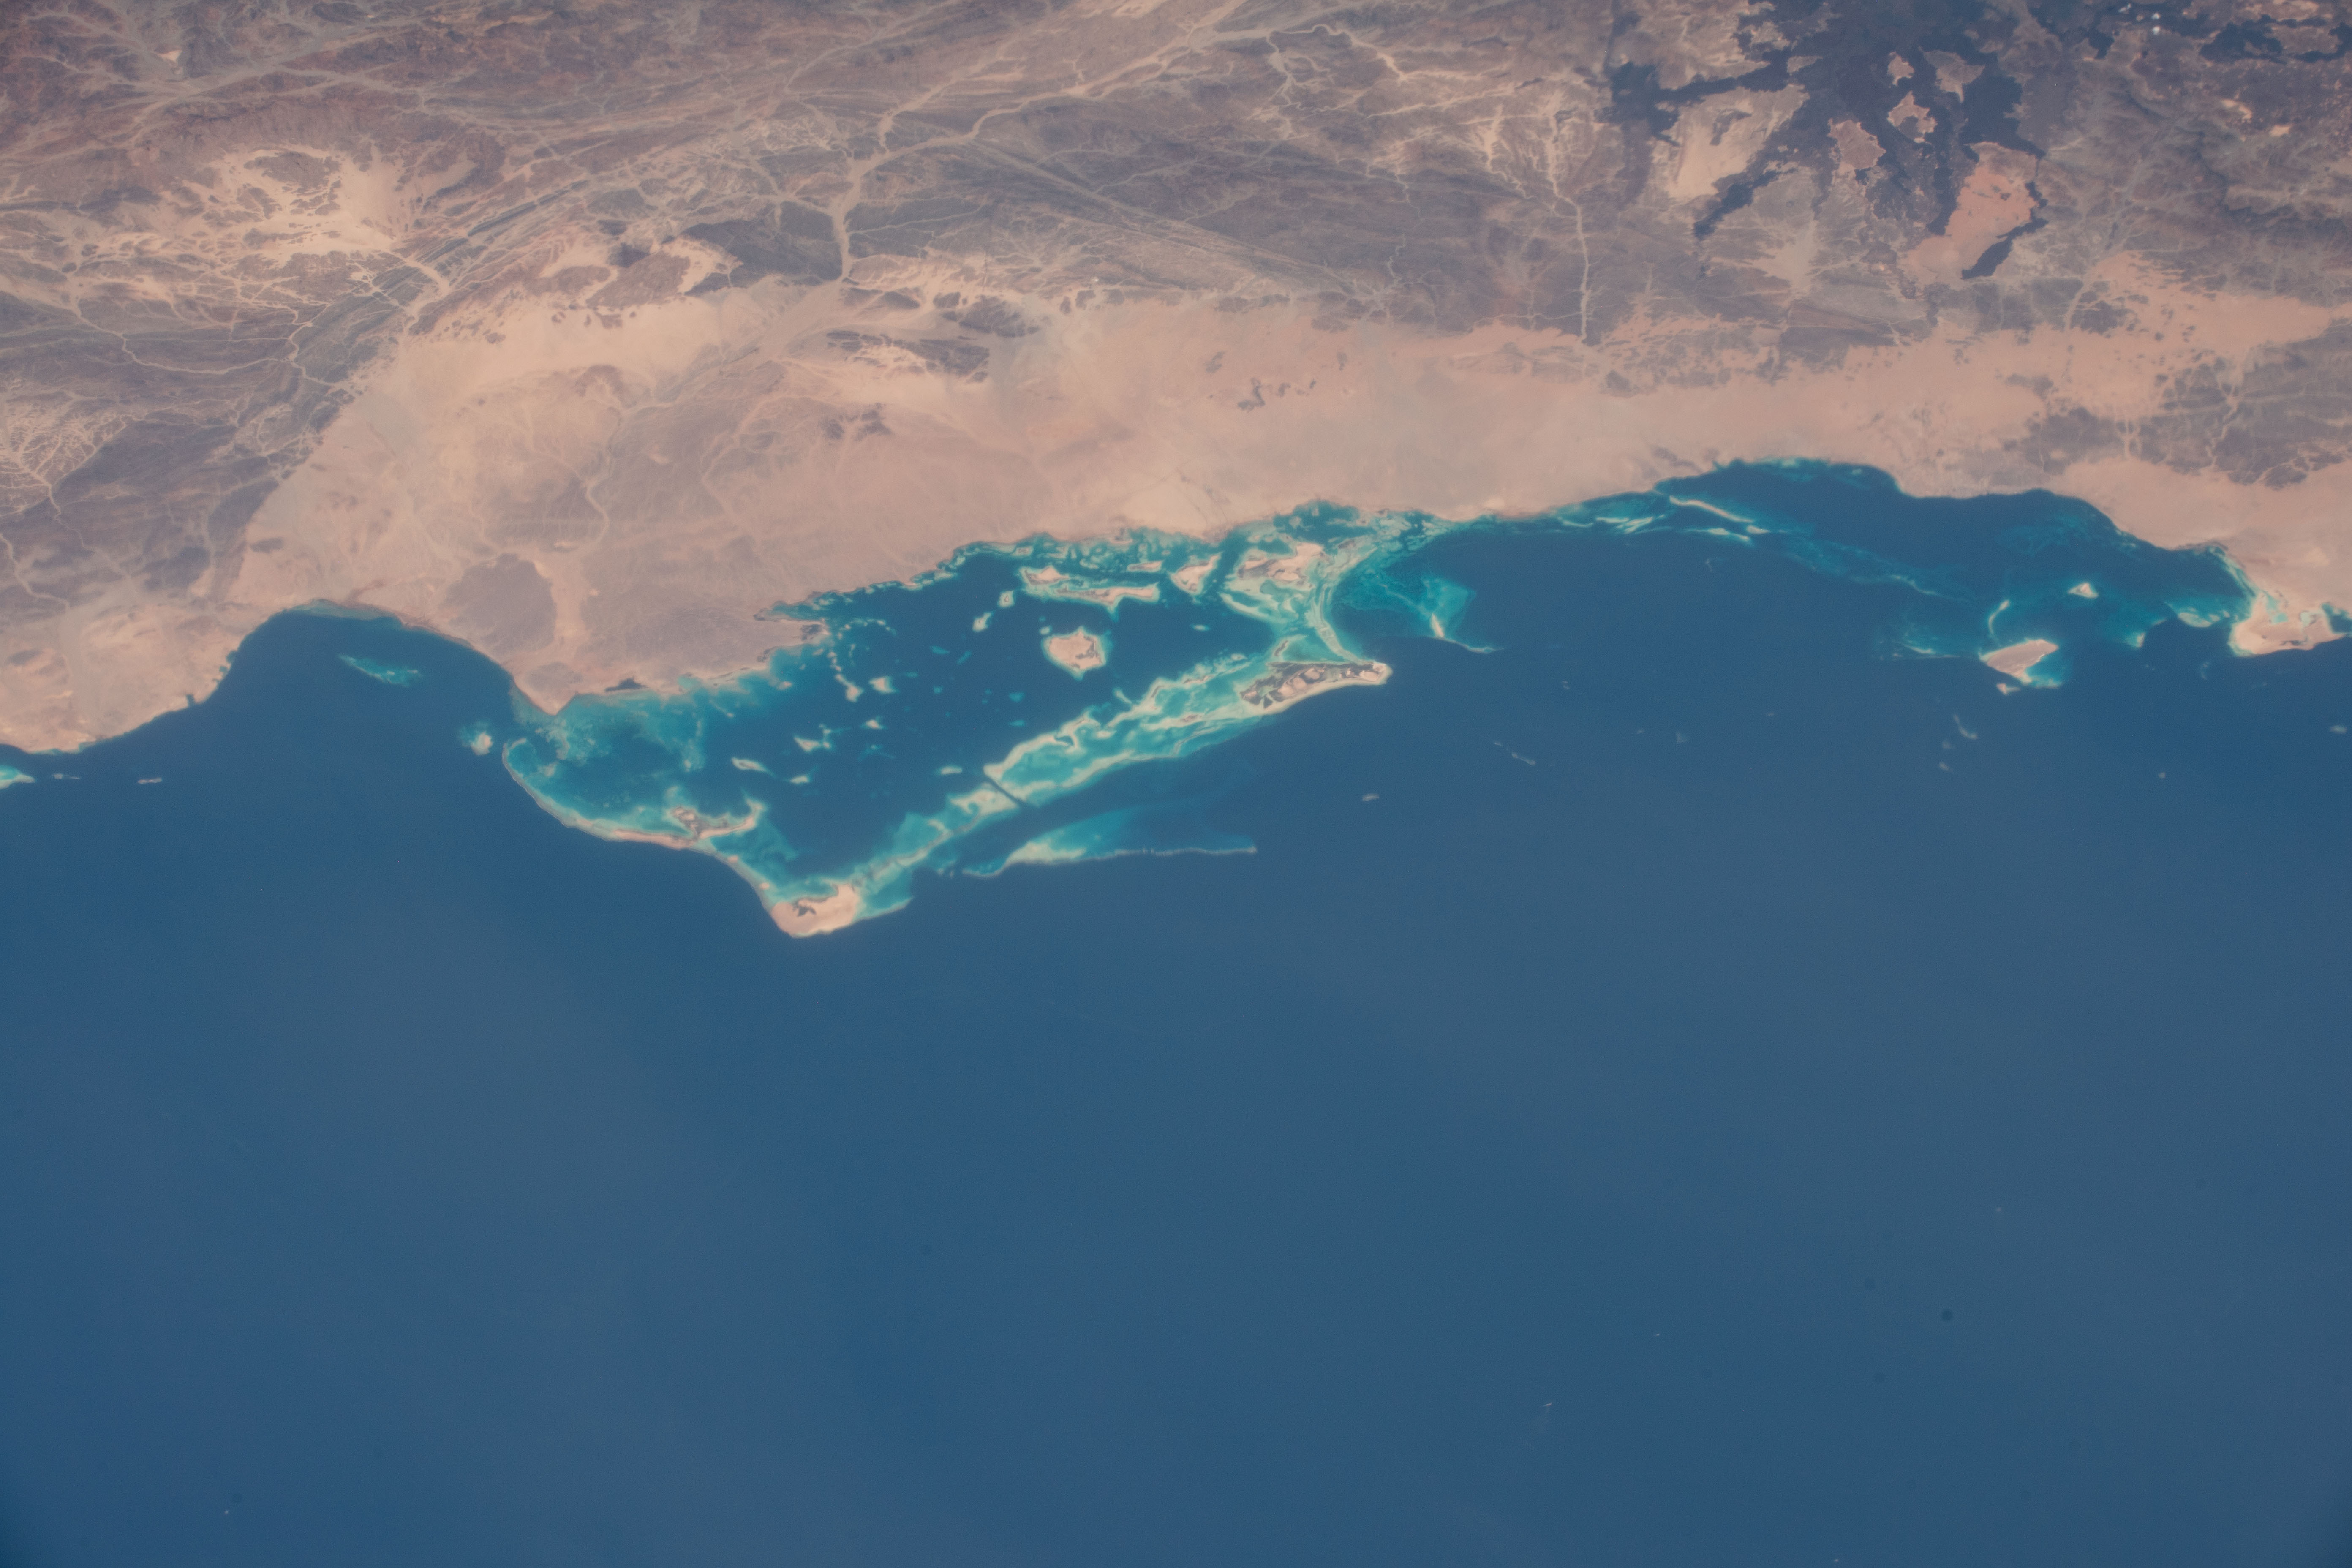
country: SAUDI ARABIA
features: RED SEA PROJECT,SAUDI ARABIA
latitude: 25.4
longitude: 36.8
